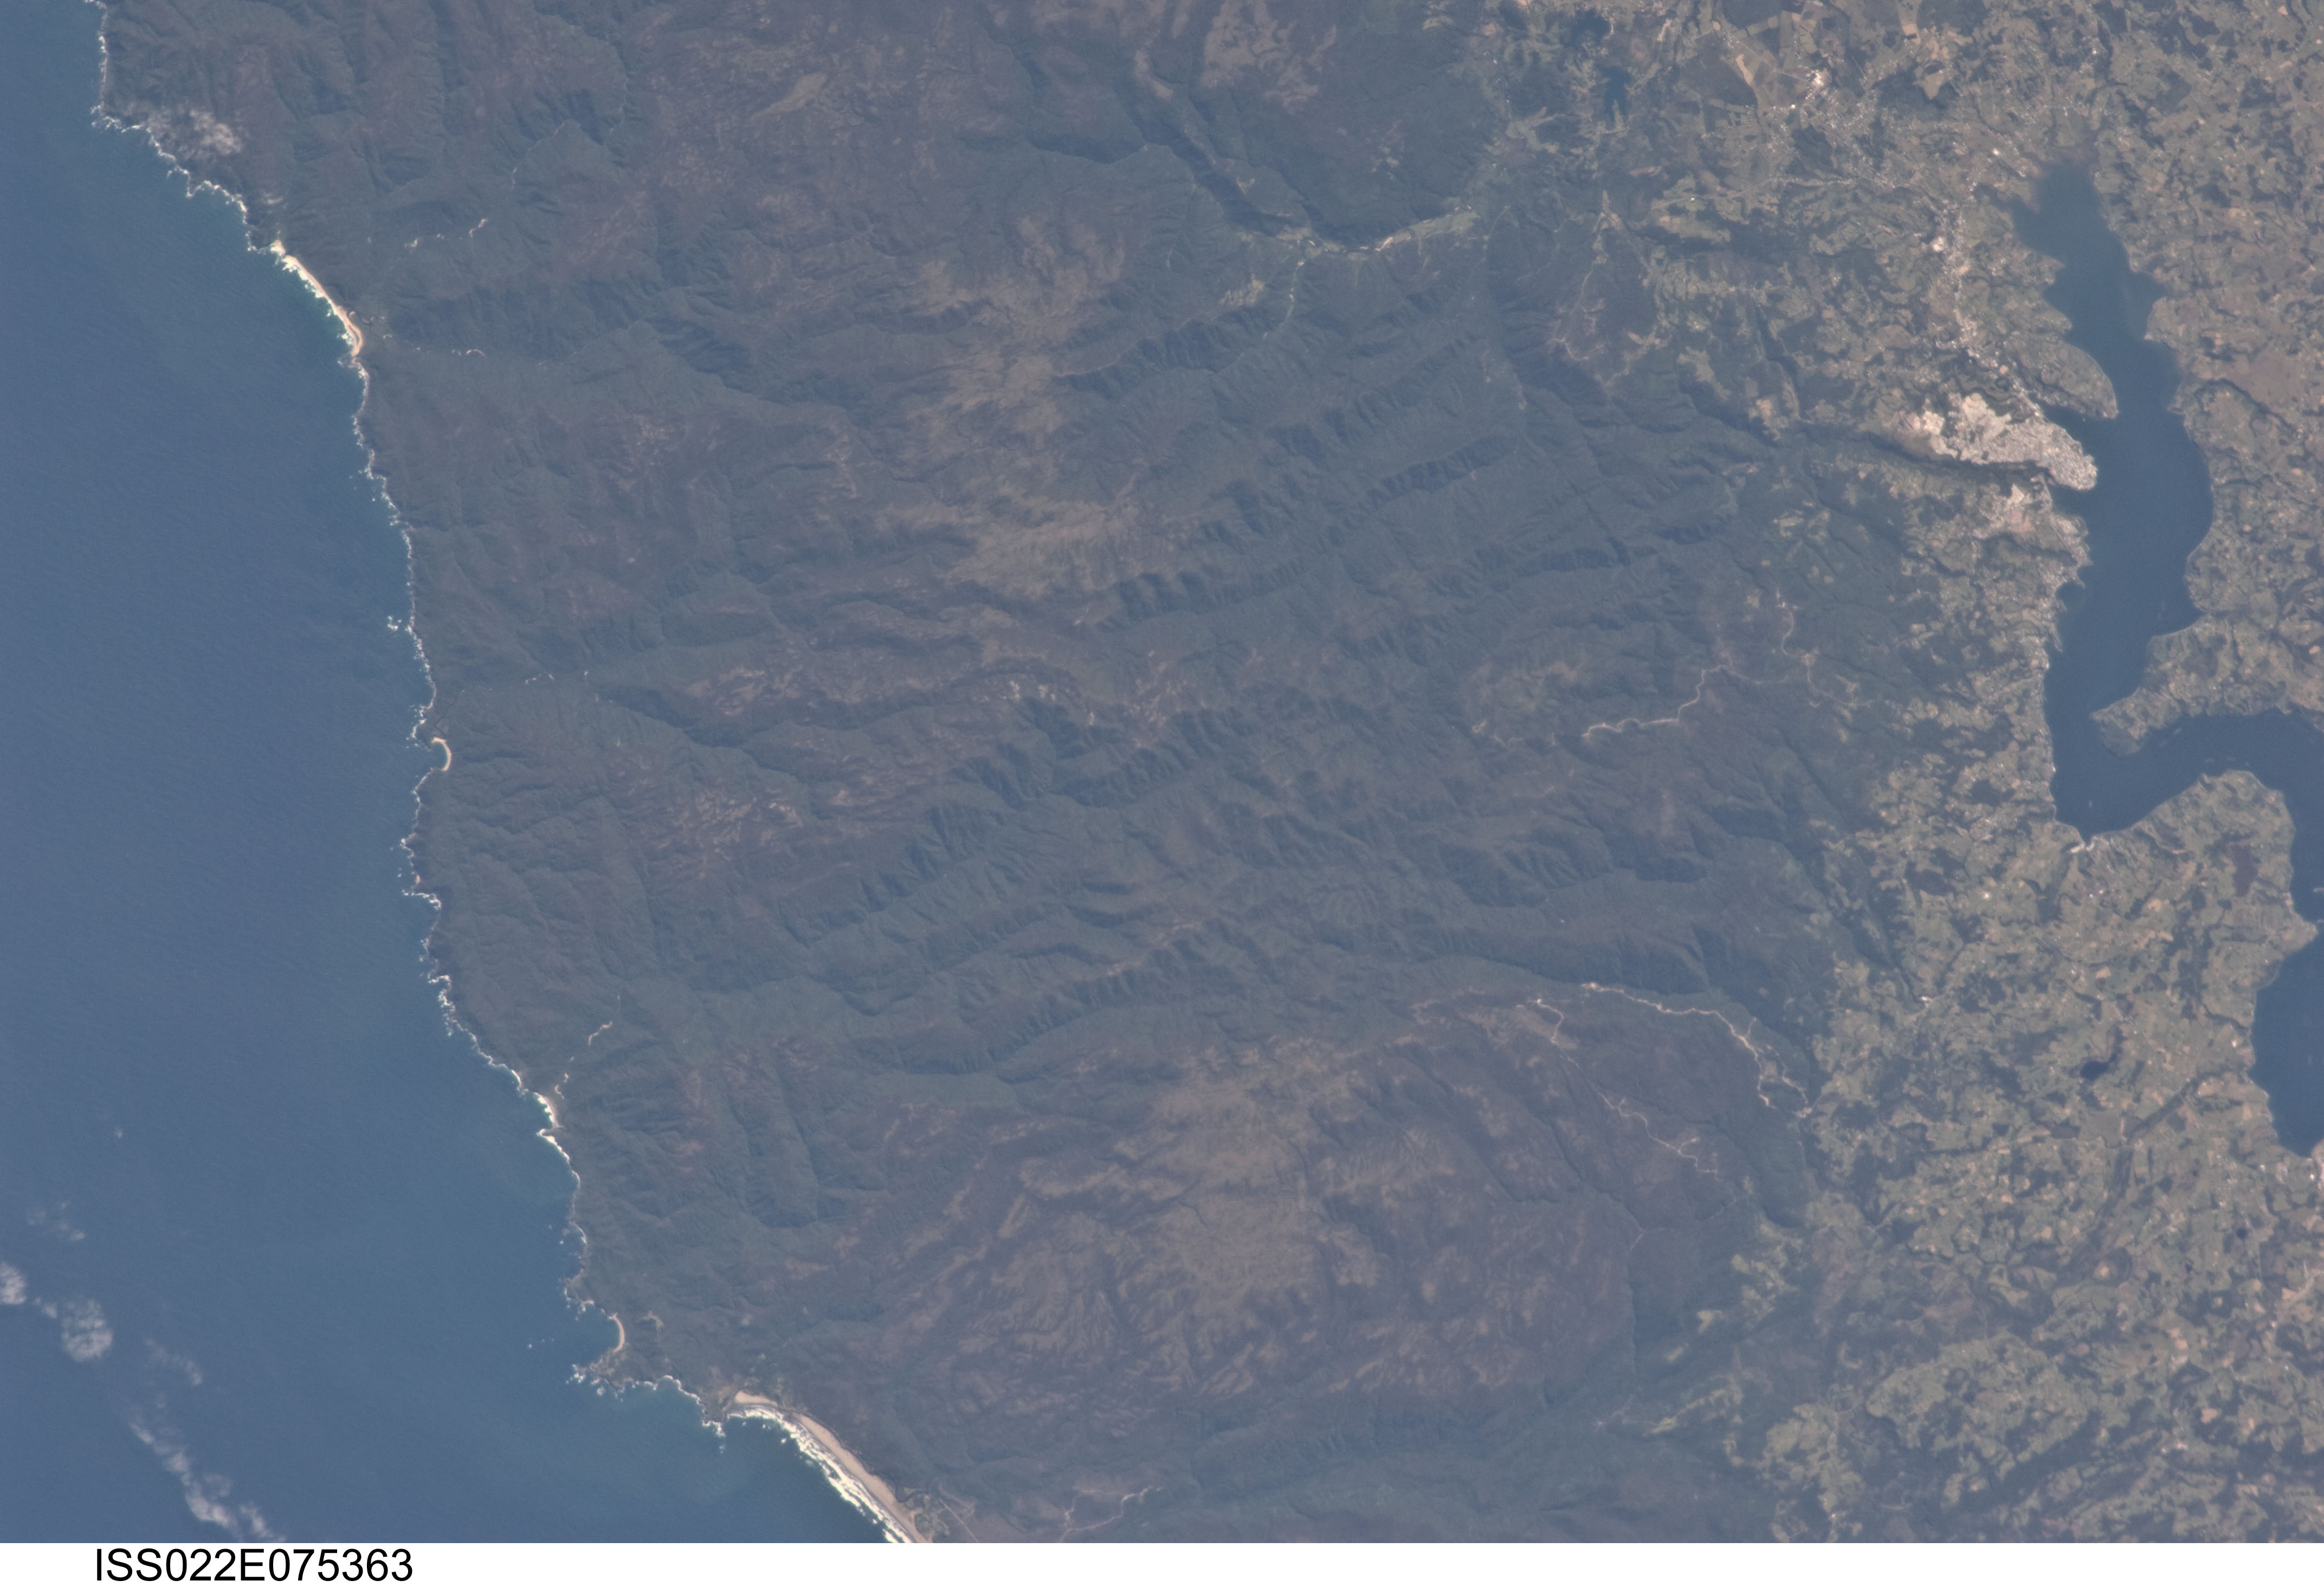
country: CHILE
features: CHILOE ISLAND, COAST, DE PIUCHUE RA., FOREST, CASTRO, AGR.
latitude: -42.5
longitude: -74.0
